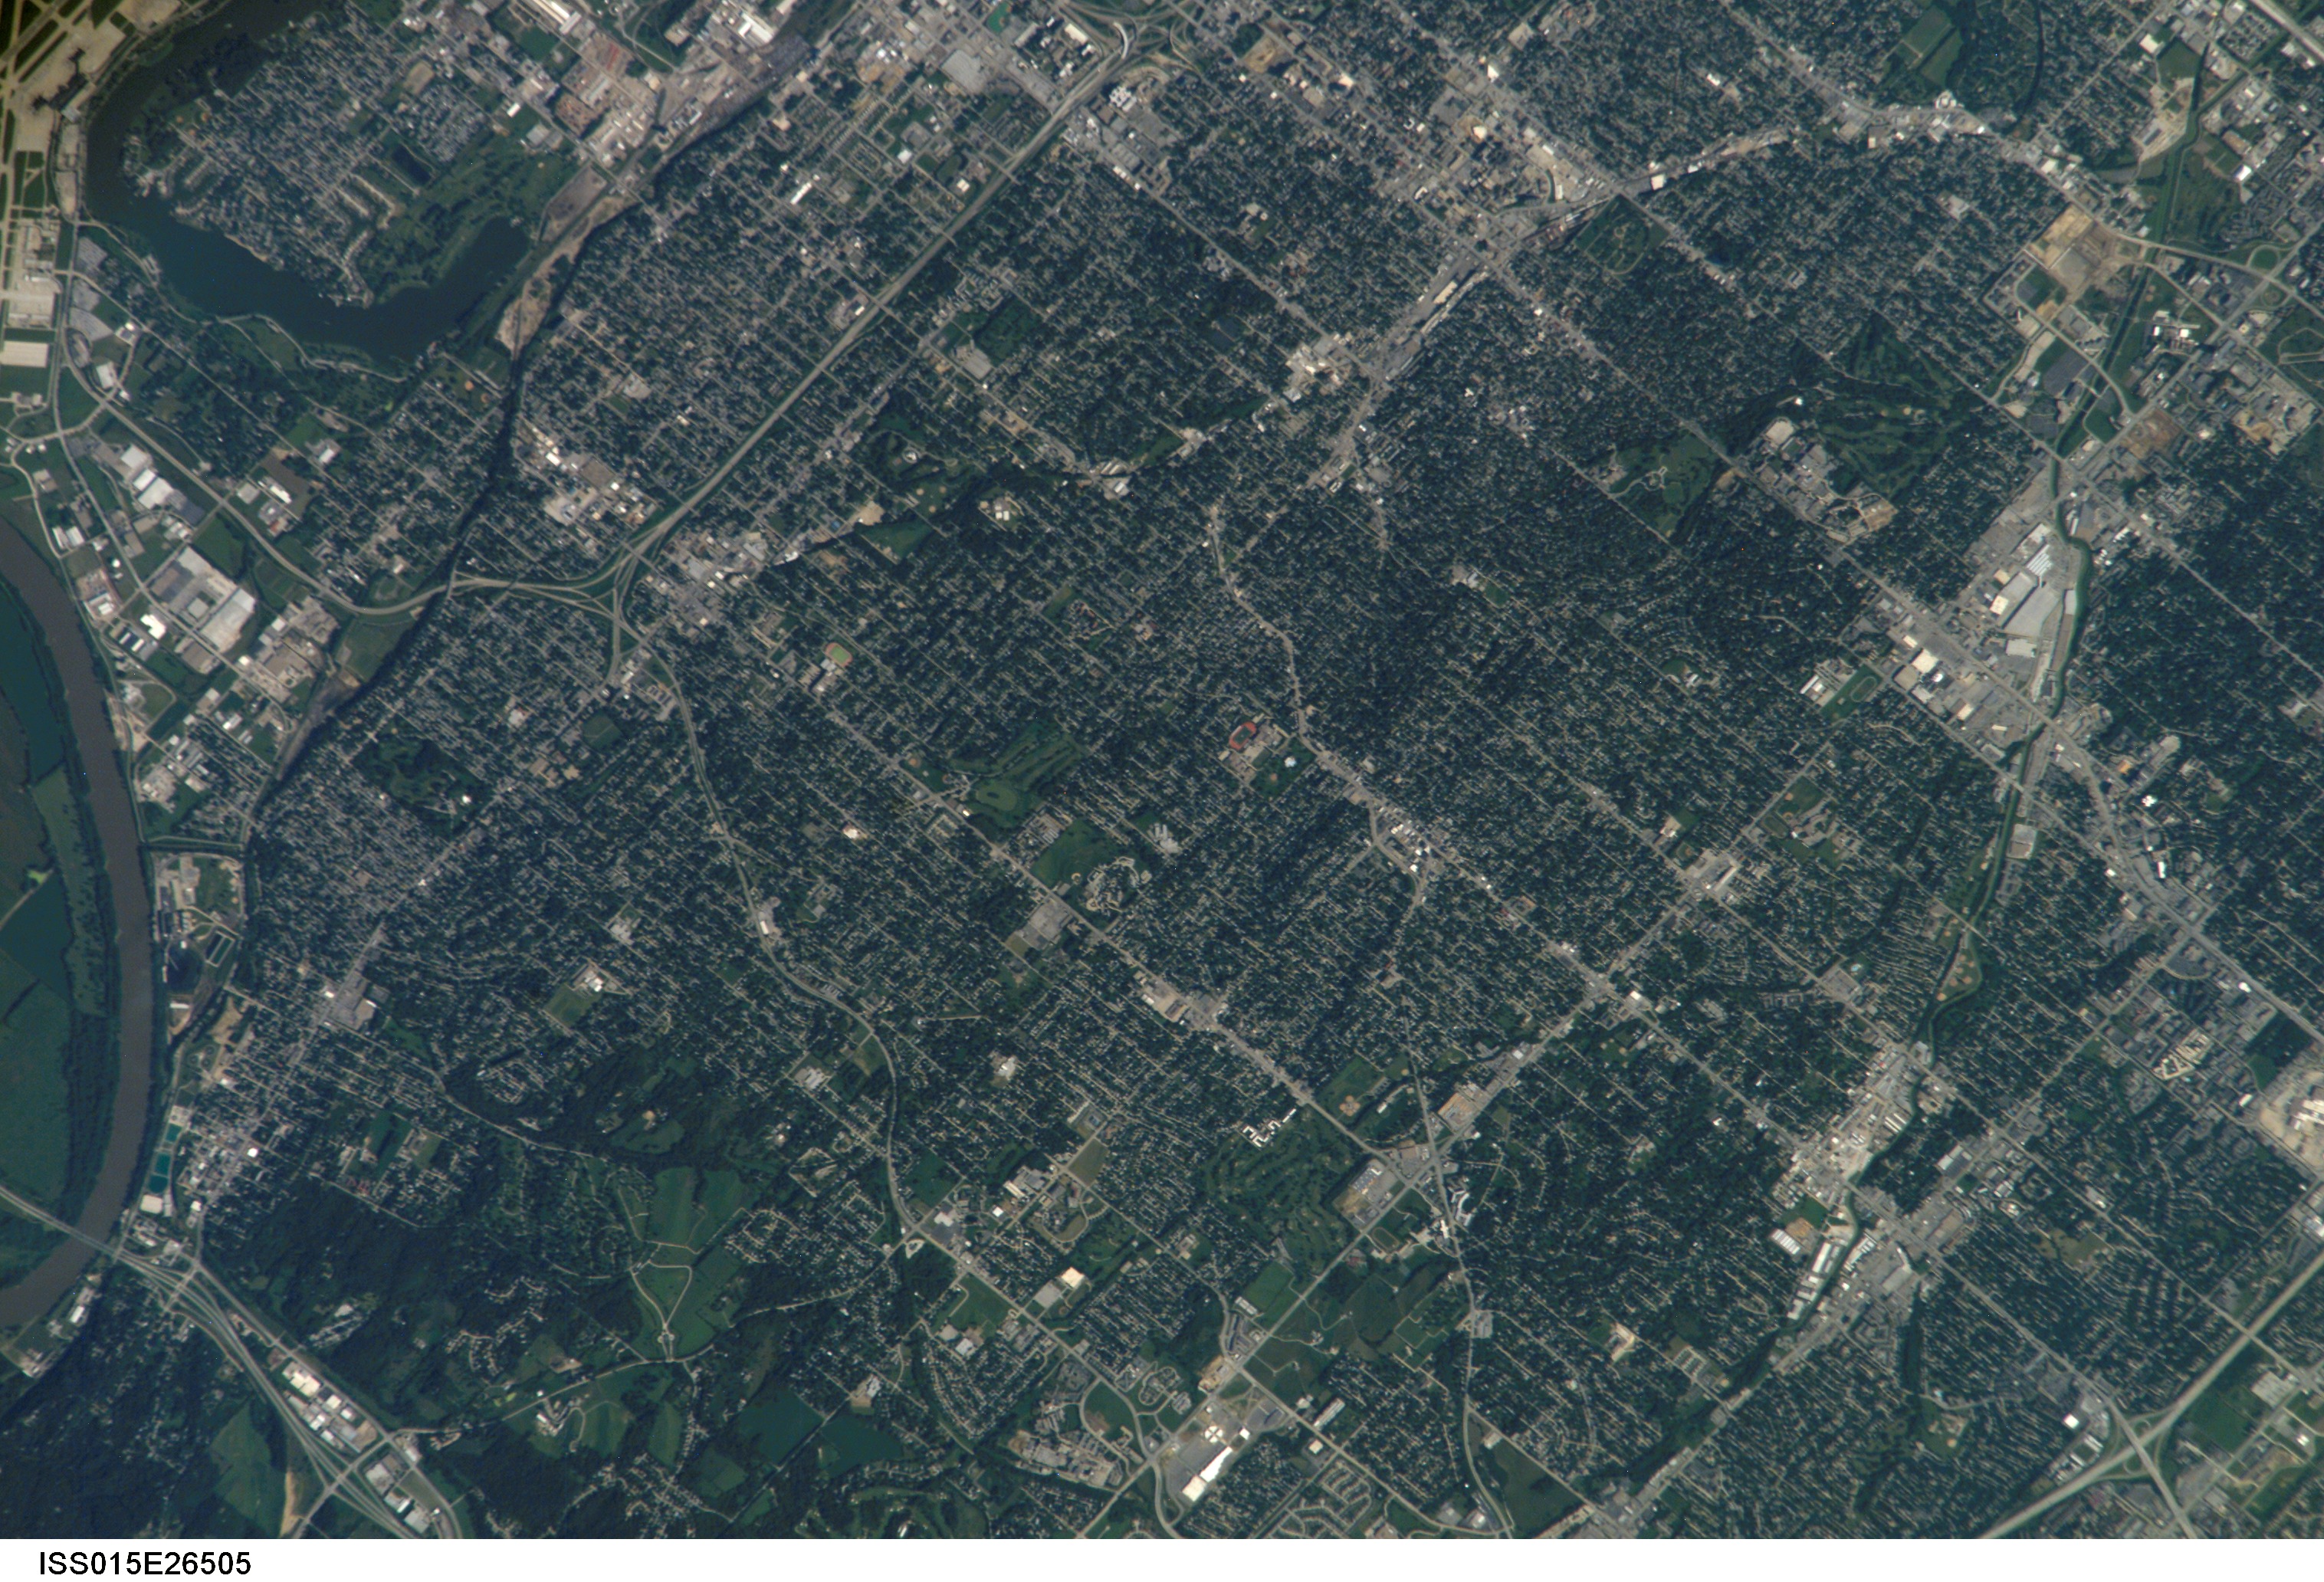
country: USA-NEBRASKA
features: CRATER LAKE, NE. OMAHA
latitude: 41.3
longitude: -96.0
